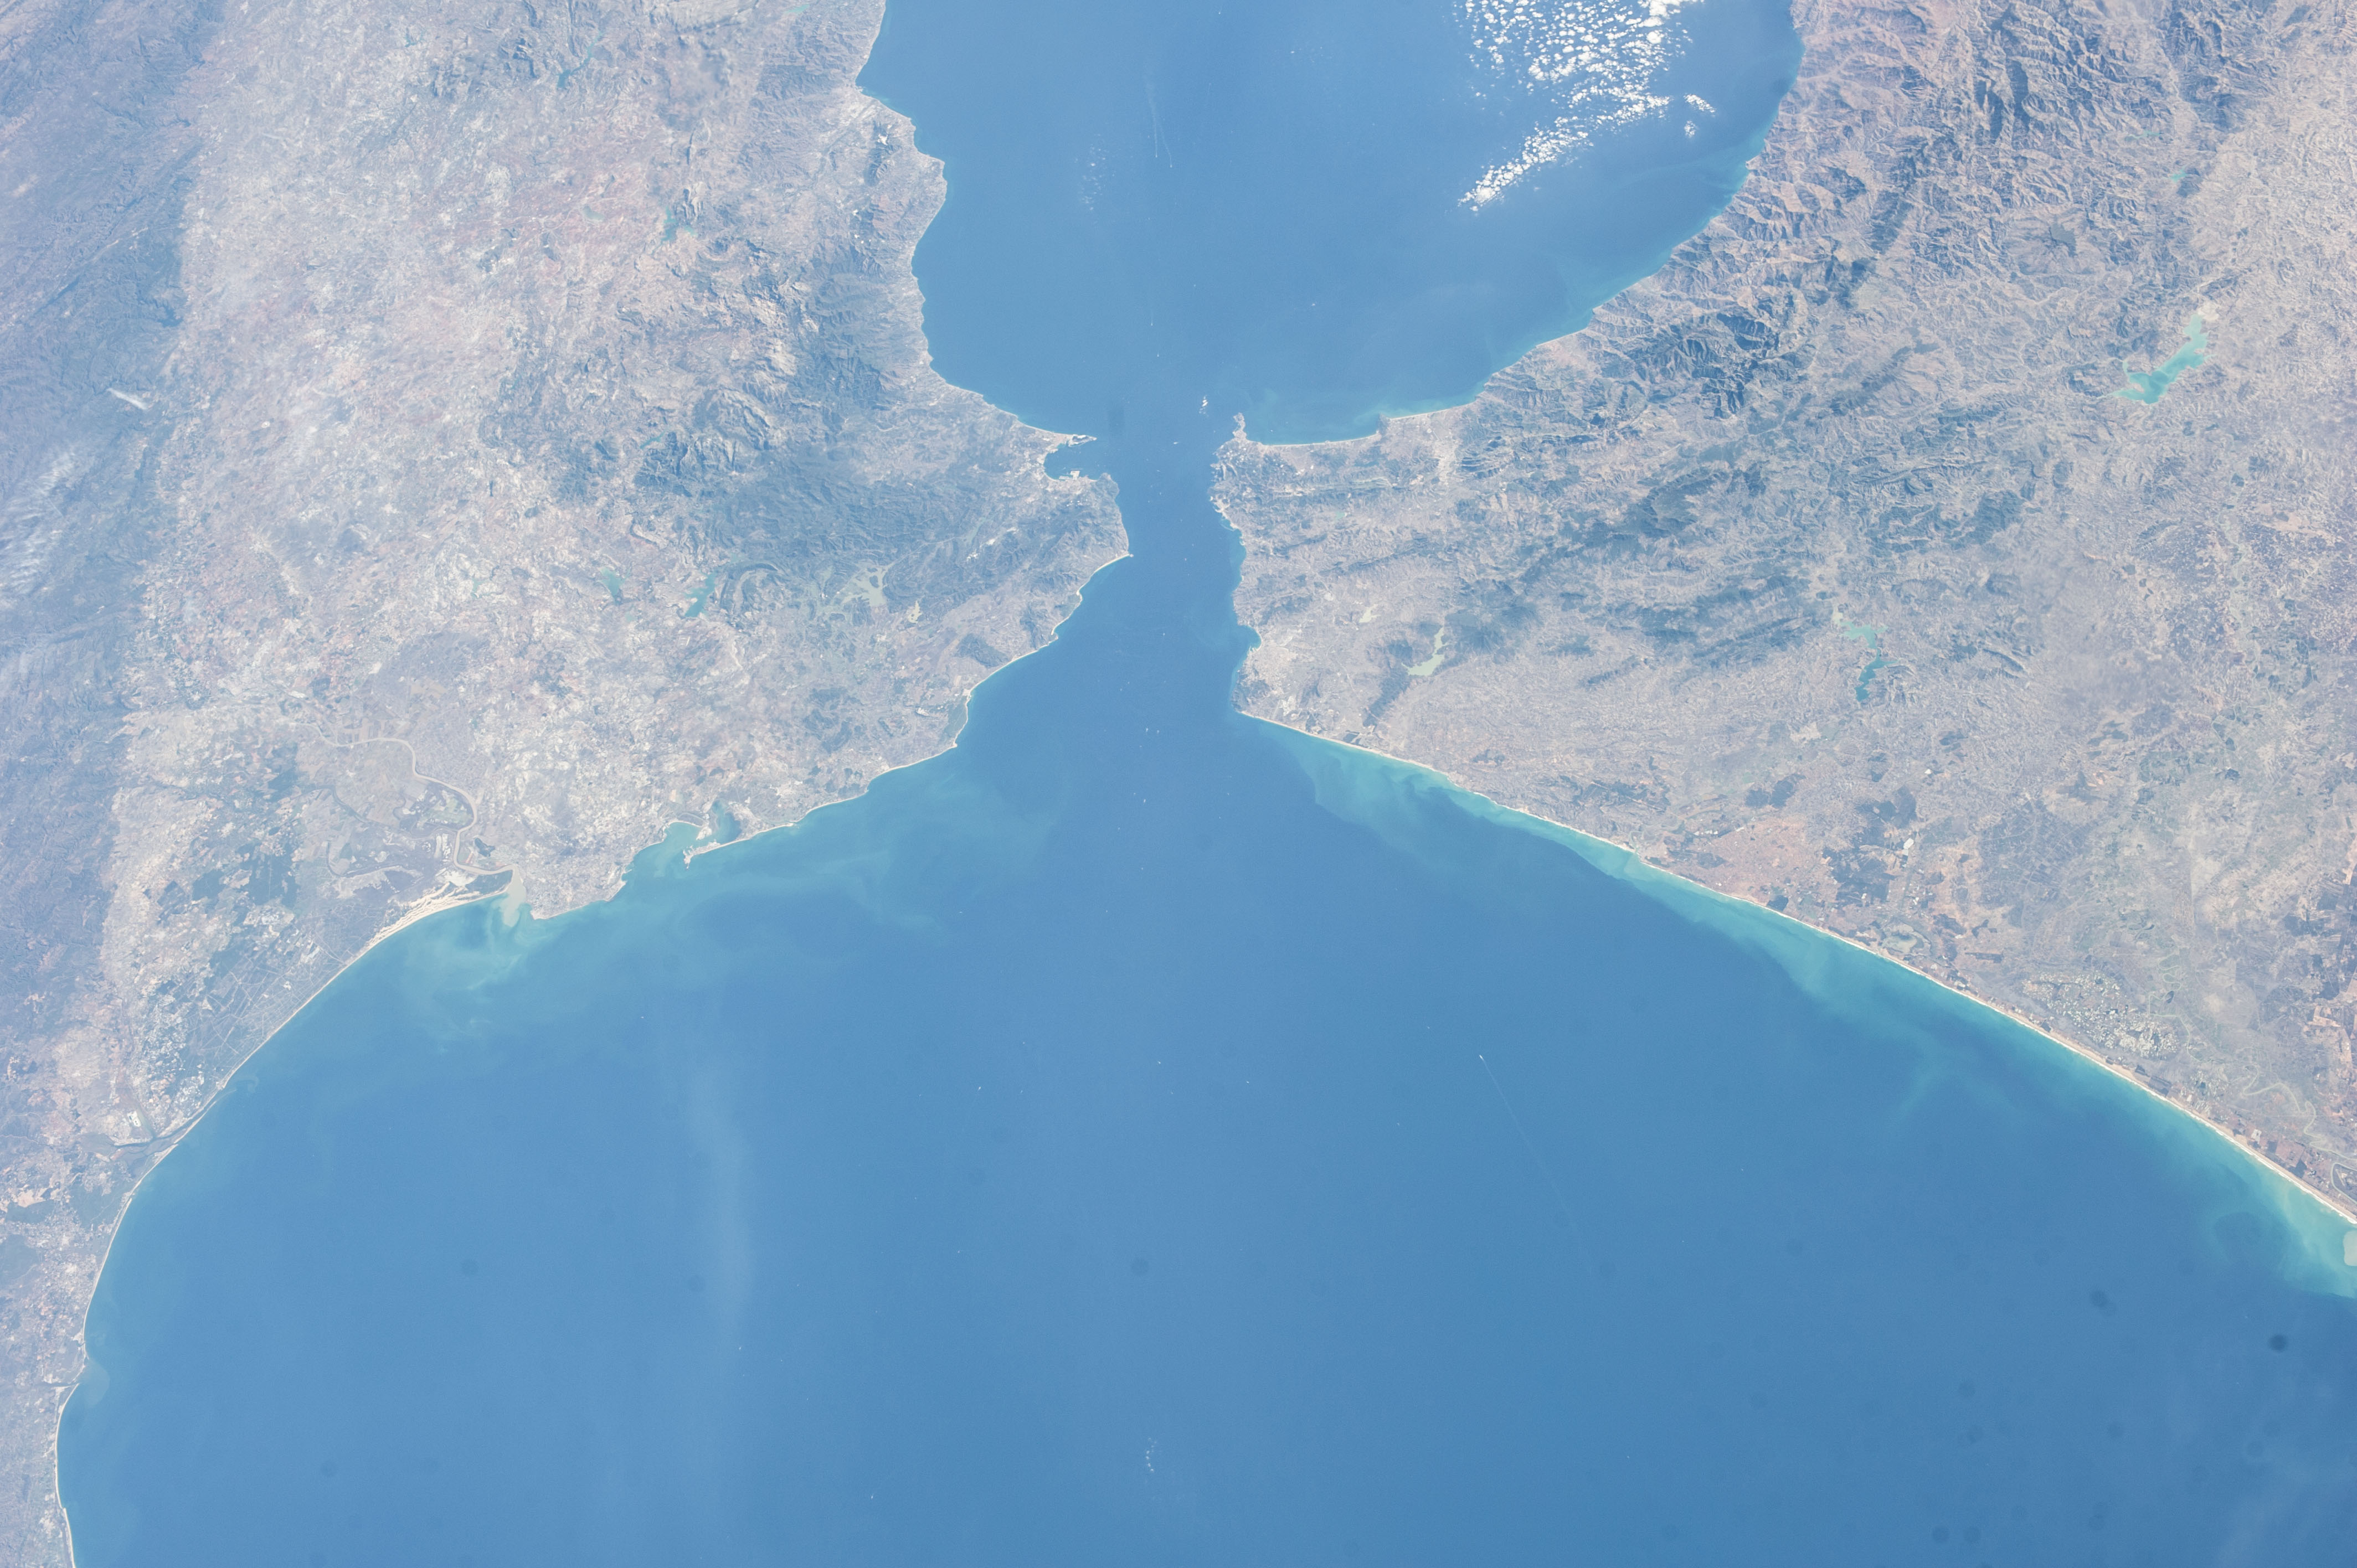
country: SPAIN
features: STRAIT OF GIBRALTAR, TANGIER, ALGECIRAS, LA LINEA DE LA CONCEPCION, CEUTA, MEDITERRANEAN SEA
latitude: 35.9
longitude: -6.2
